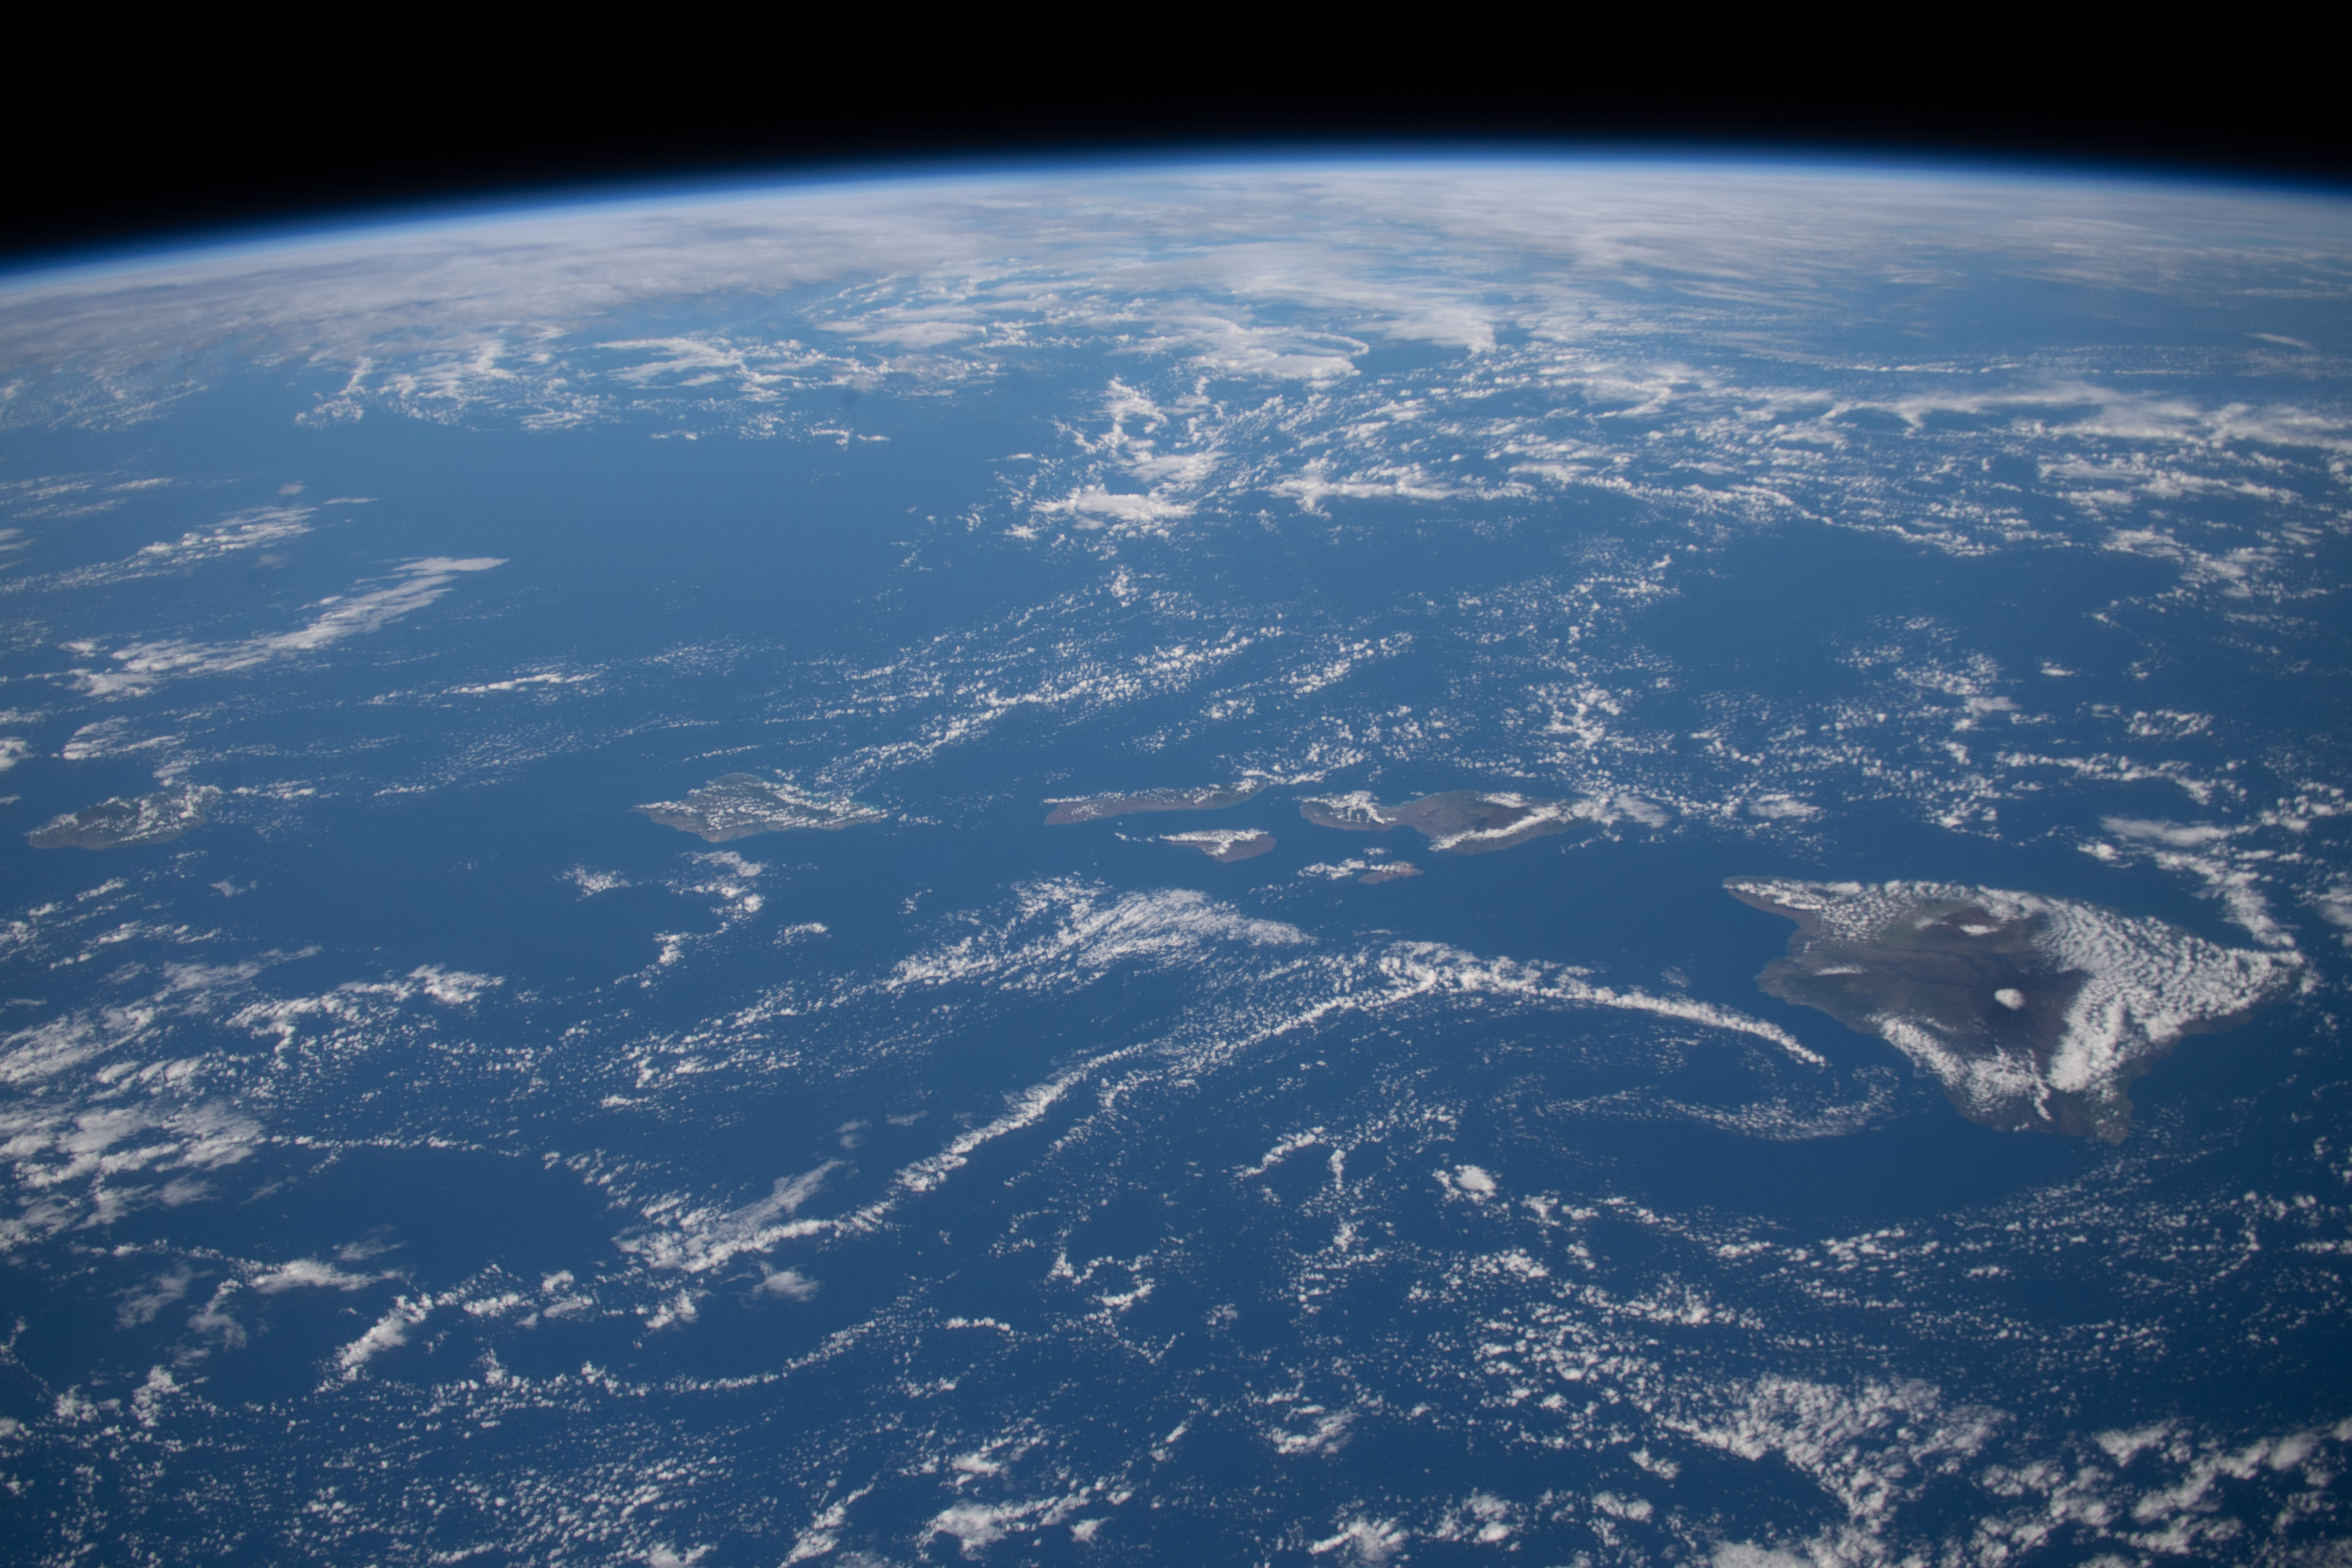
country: USA-HAWAII
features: MOLOKA'I, HAWAIIAN ISLANDS
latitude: 21.0
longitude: -157.0
